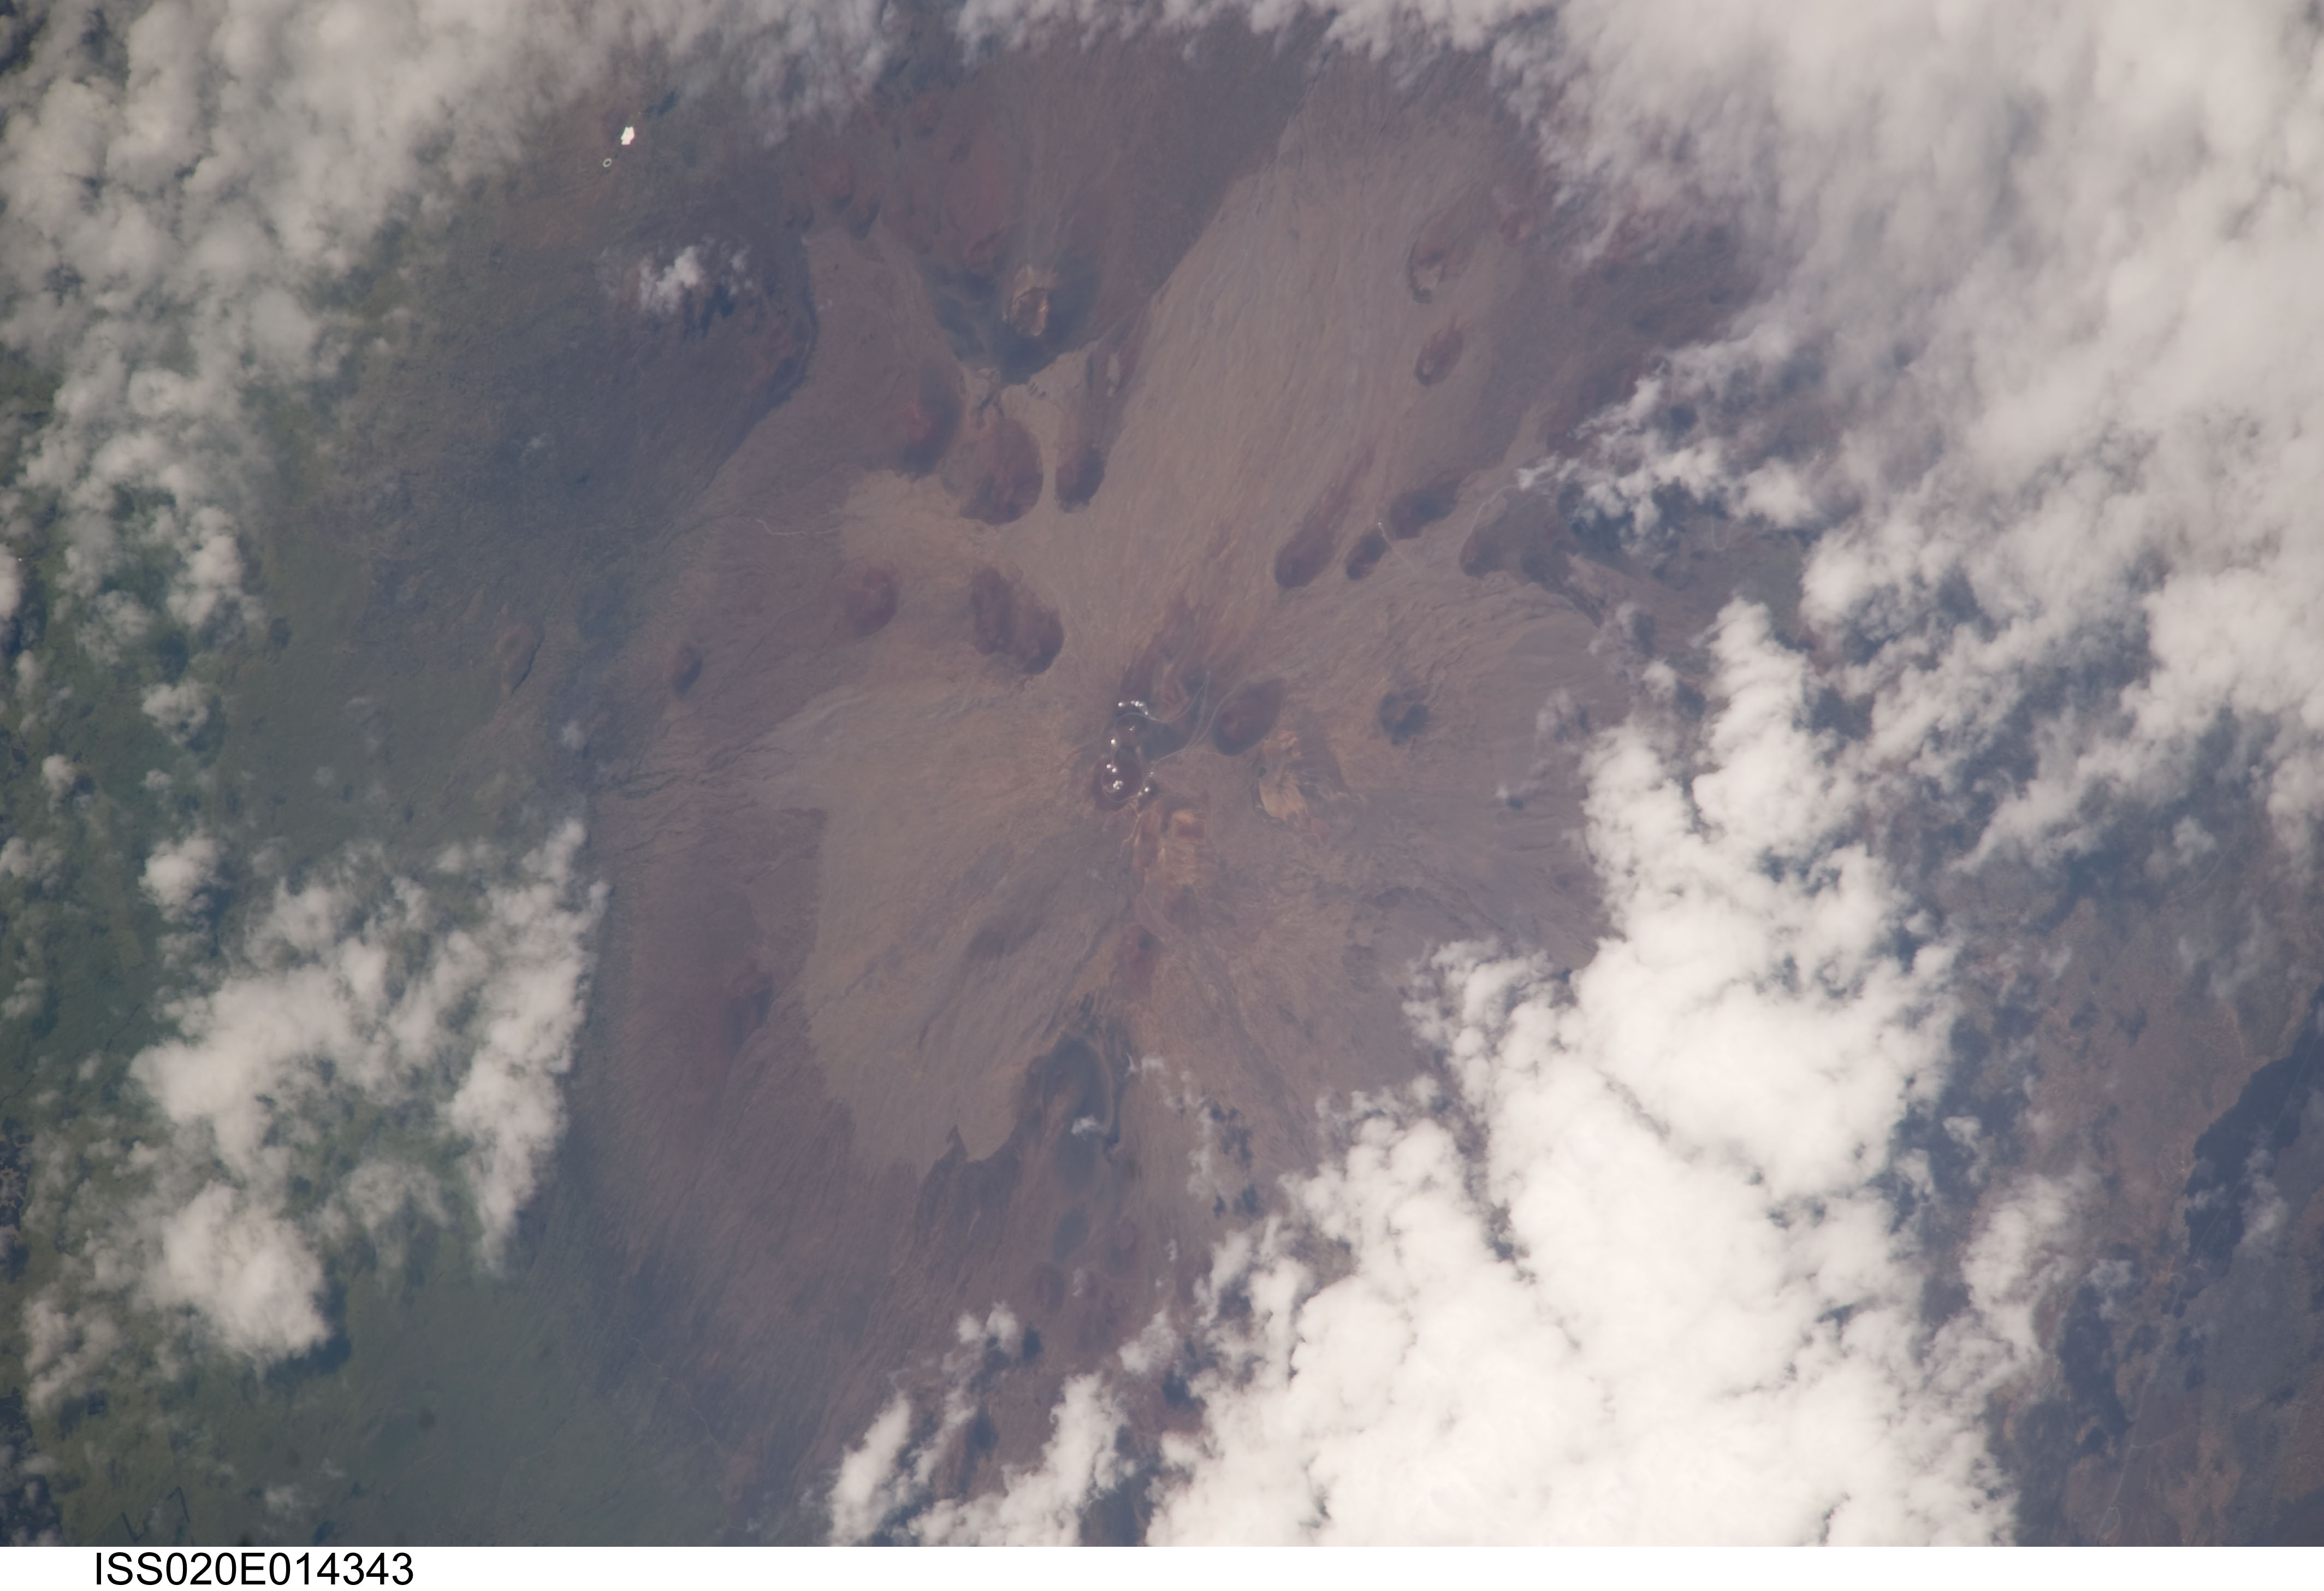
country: USA-HAWAII
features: PU'U KOLE,RED HILL CALDERA,HAWAIʻI,PU'U WEKIU,PU'U MAHO'E,PU'U PO'EPO'E,PU'U WAIAU,PUU LILINOE,PU'U HO'AKA,PU'U MAKANAKA,MAUNA KEA,PU'U POLI'AHU,MAUNA KEA OBSERVATORY,PU'U HA'U KEA,HAWAII
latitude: 19.8
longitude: -155.5
